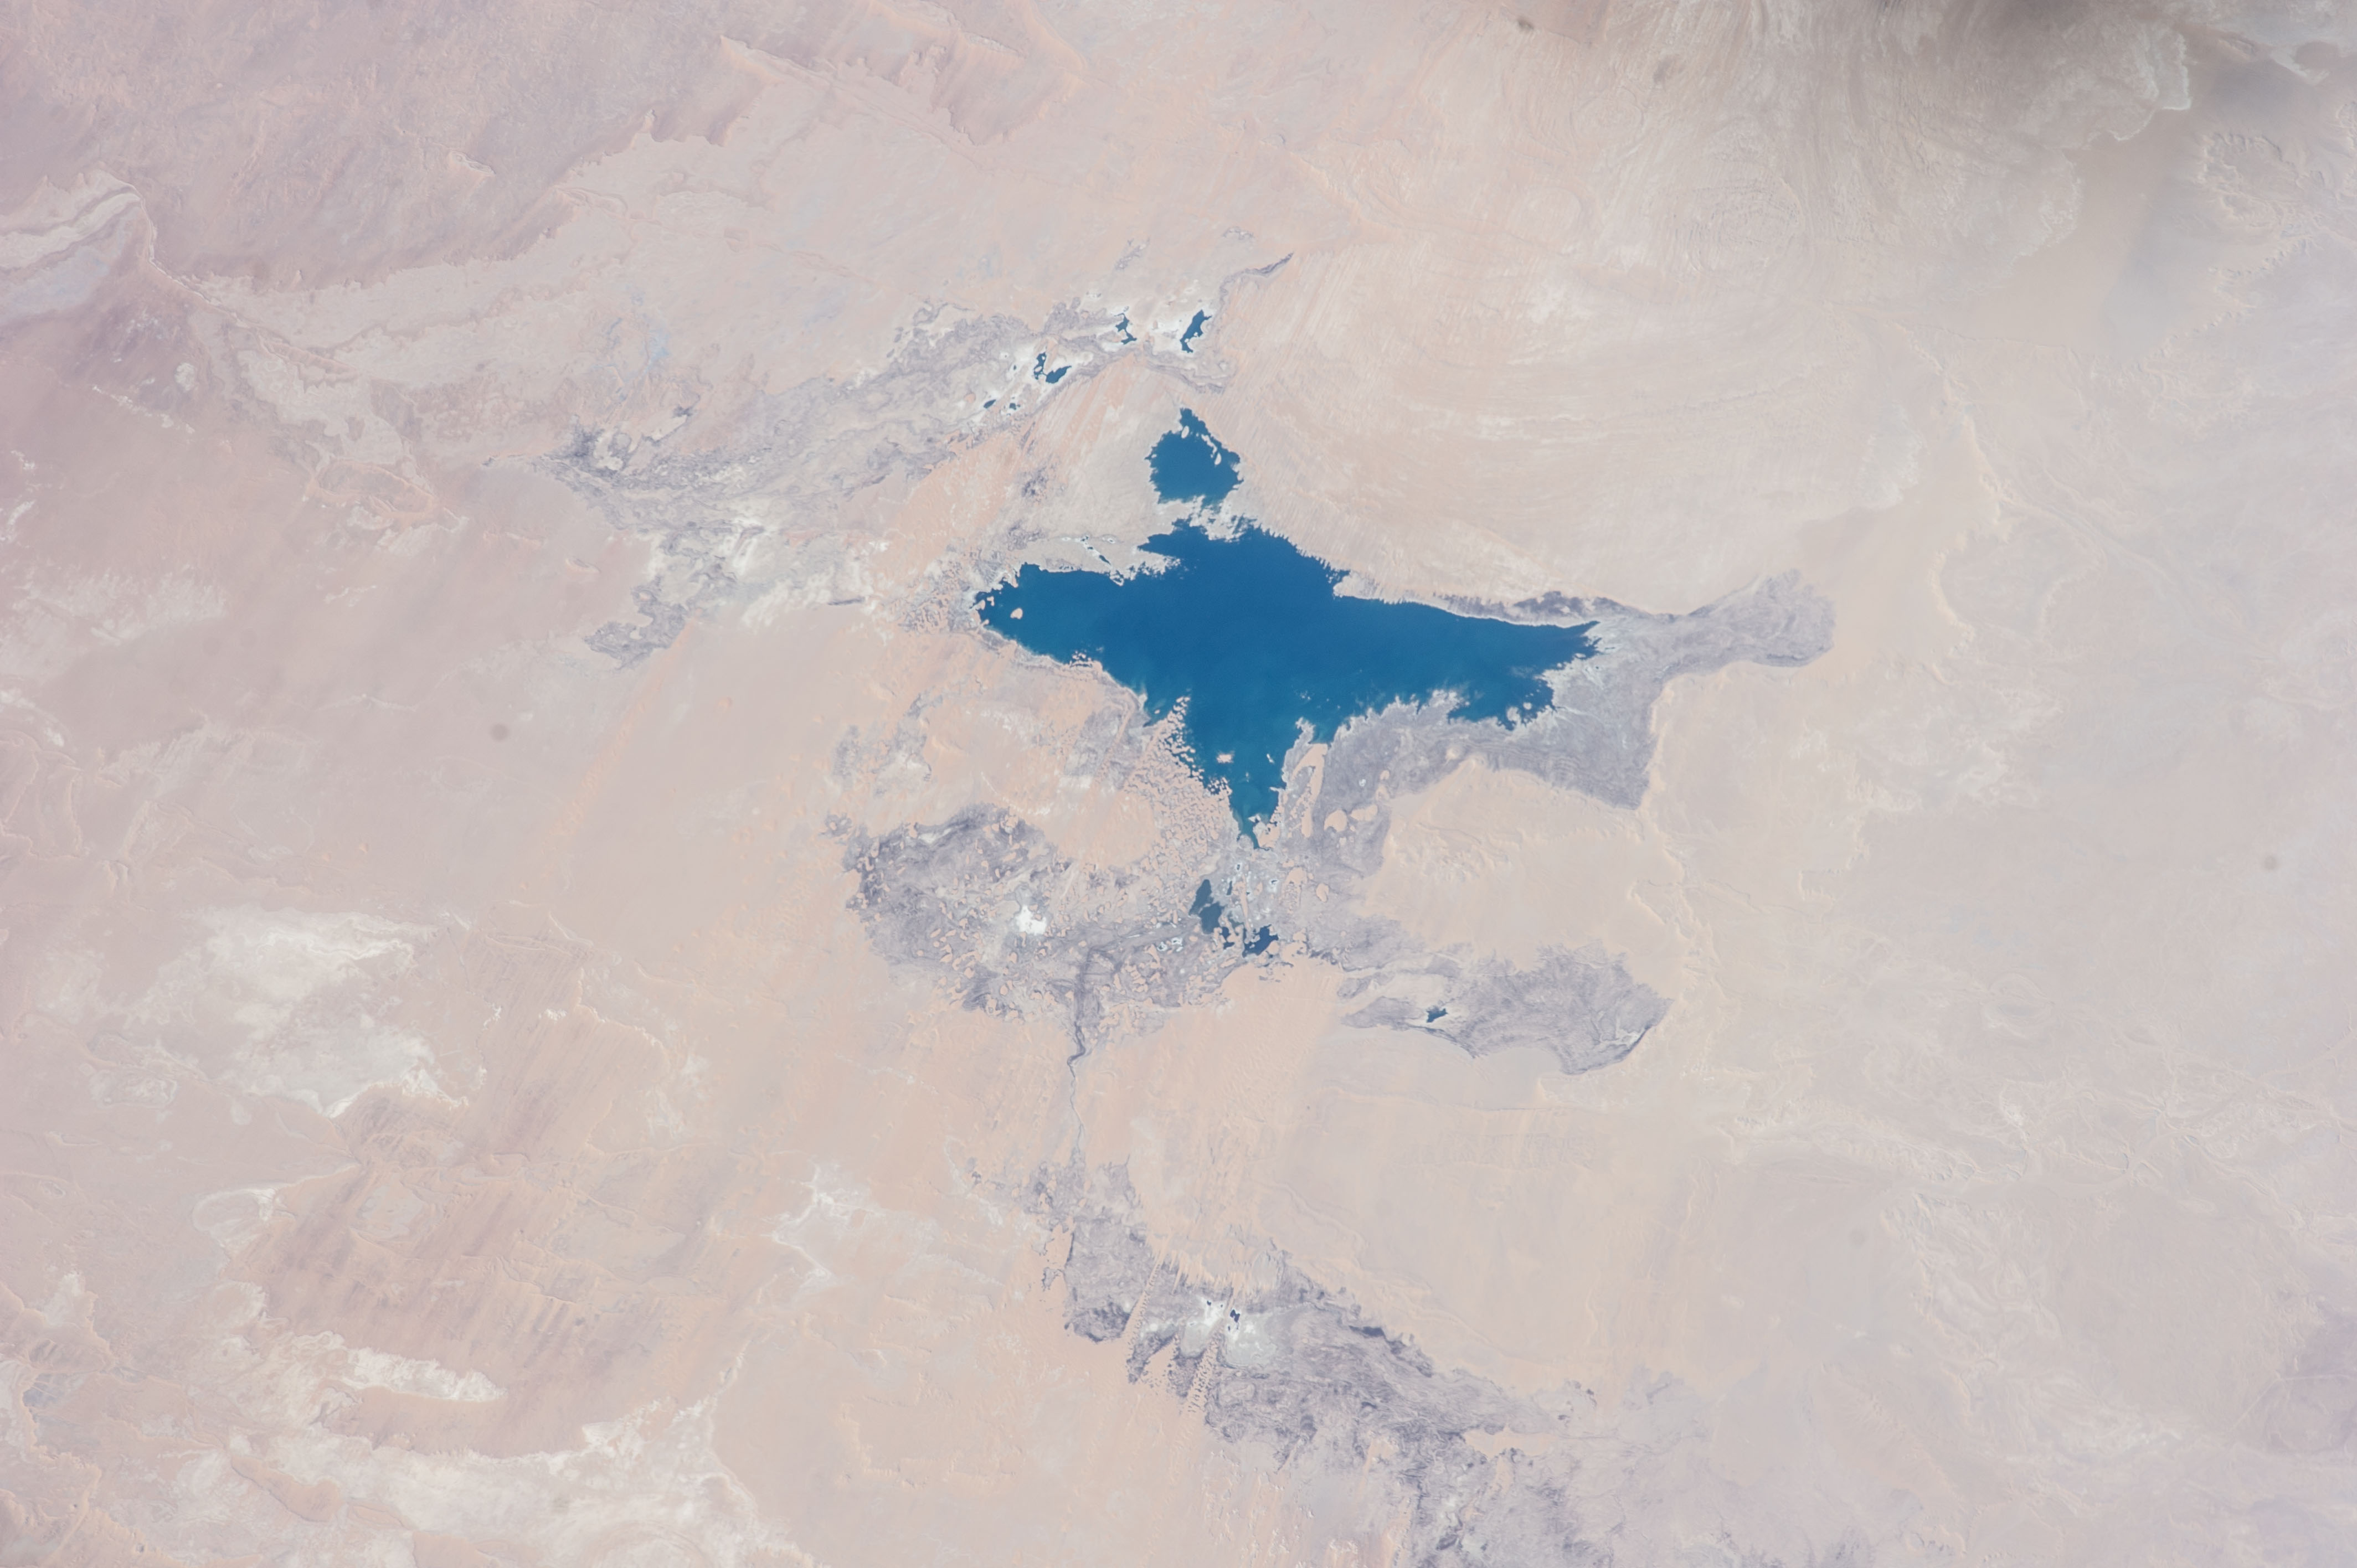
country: EGYPT
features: TOSHKA LAKES, SAND DUNES
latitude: 23.4
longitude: 30.6
